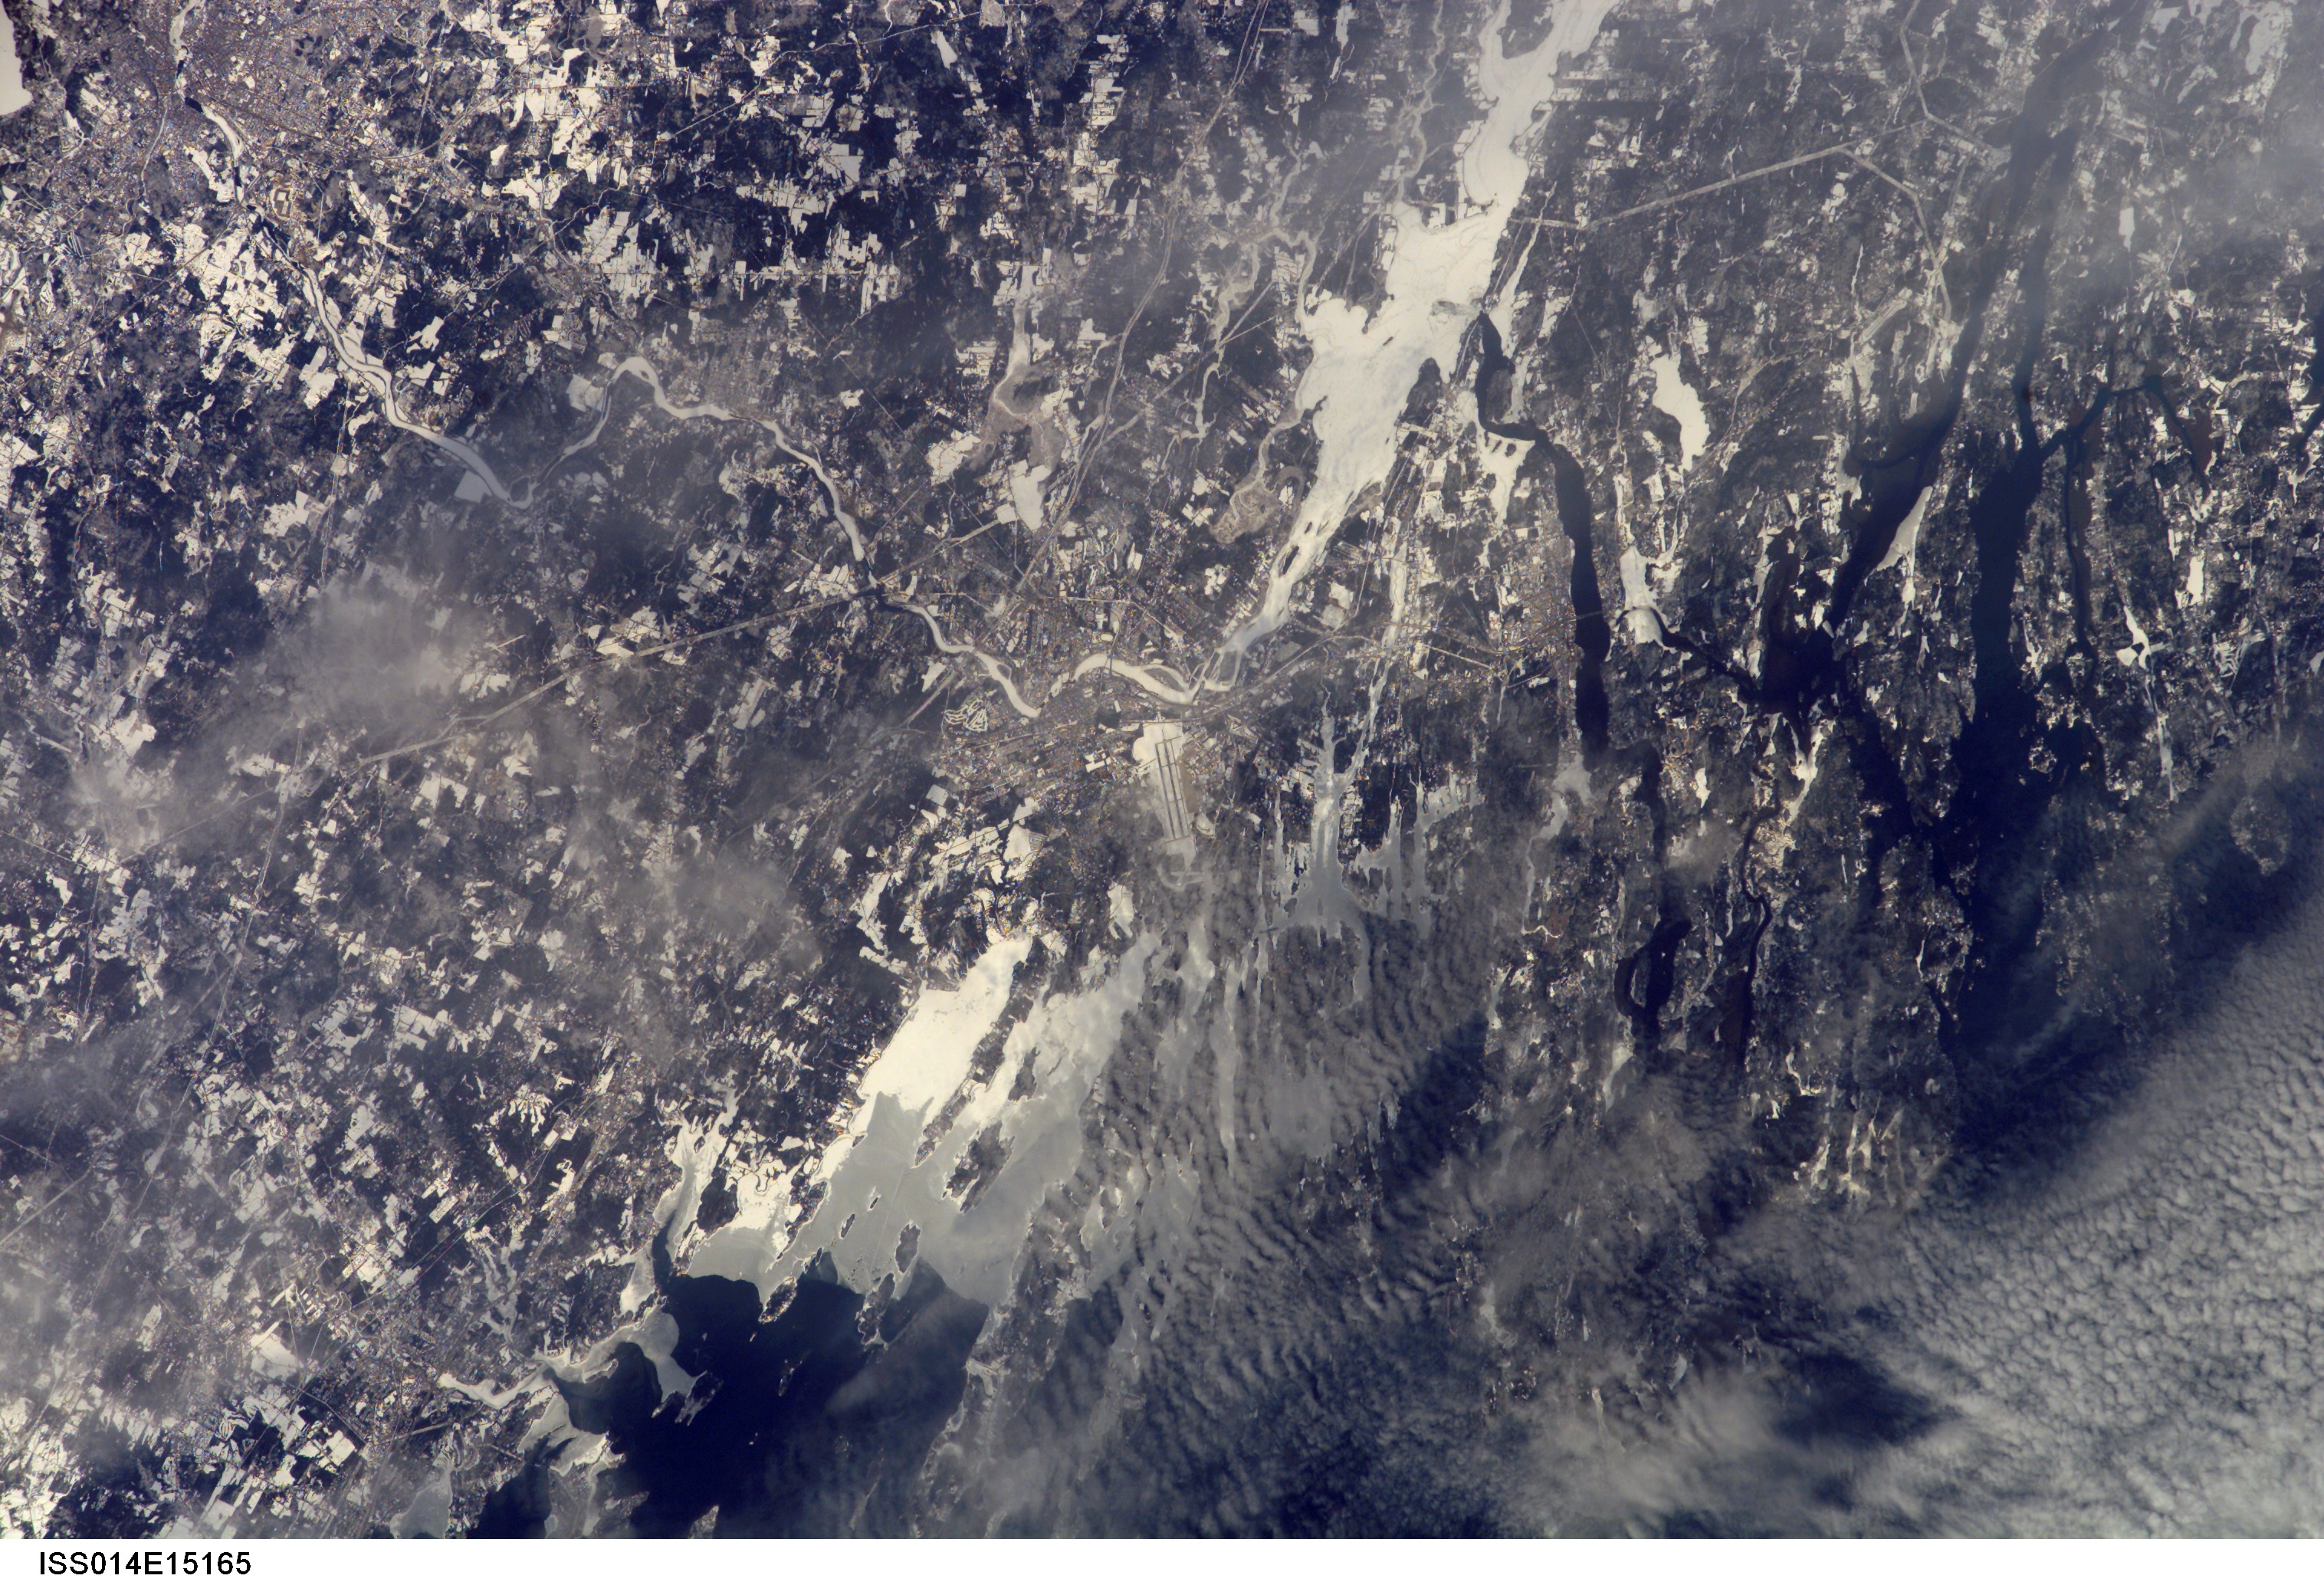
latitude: 44.0
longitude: -70.0
